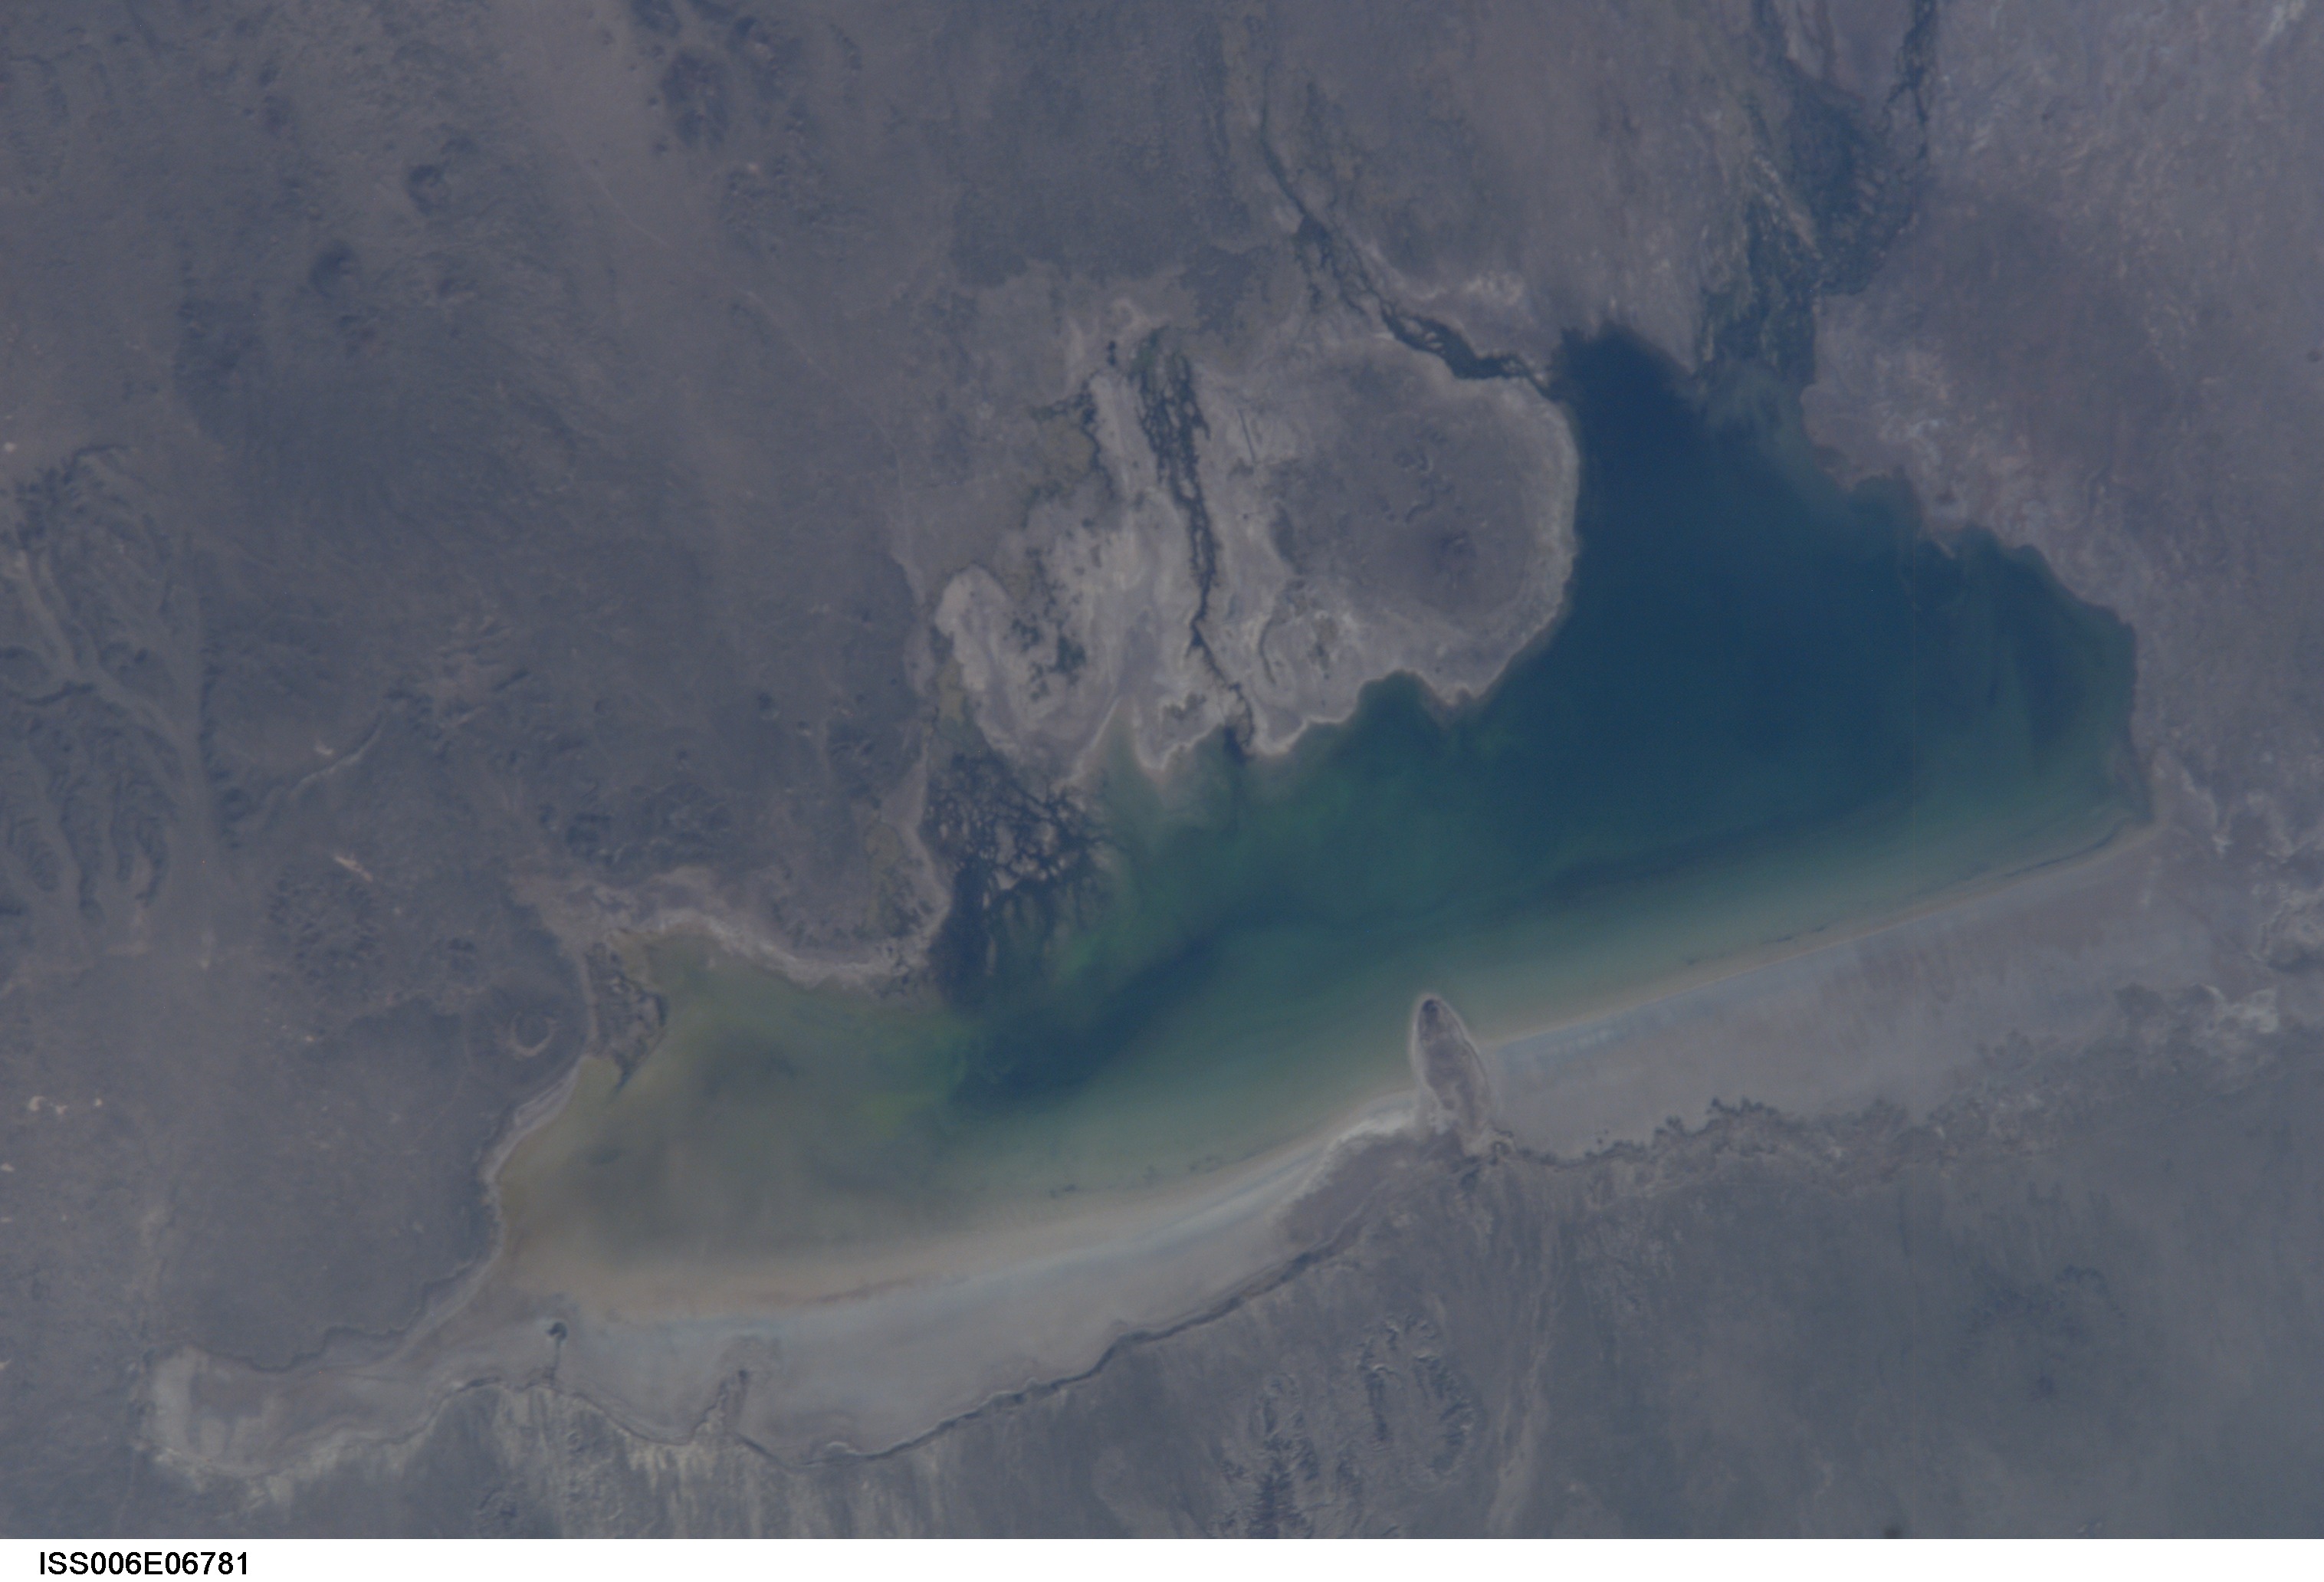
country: ARGENTINA
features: LAKE LLANCANELO, EXPOSED LAKEBED
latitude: -35.5
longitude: -69.0
